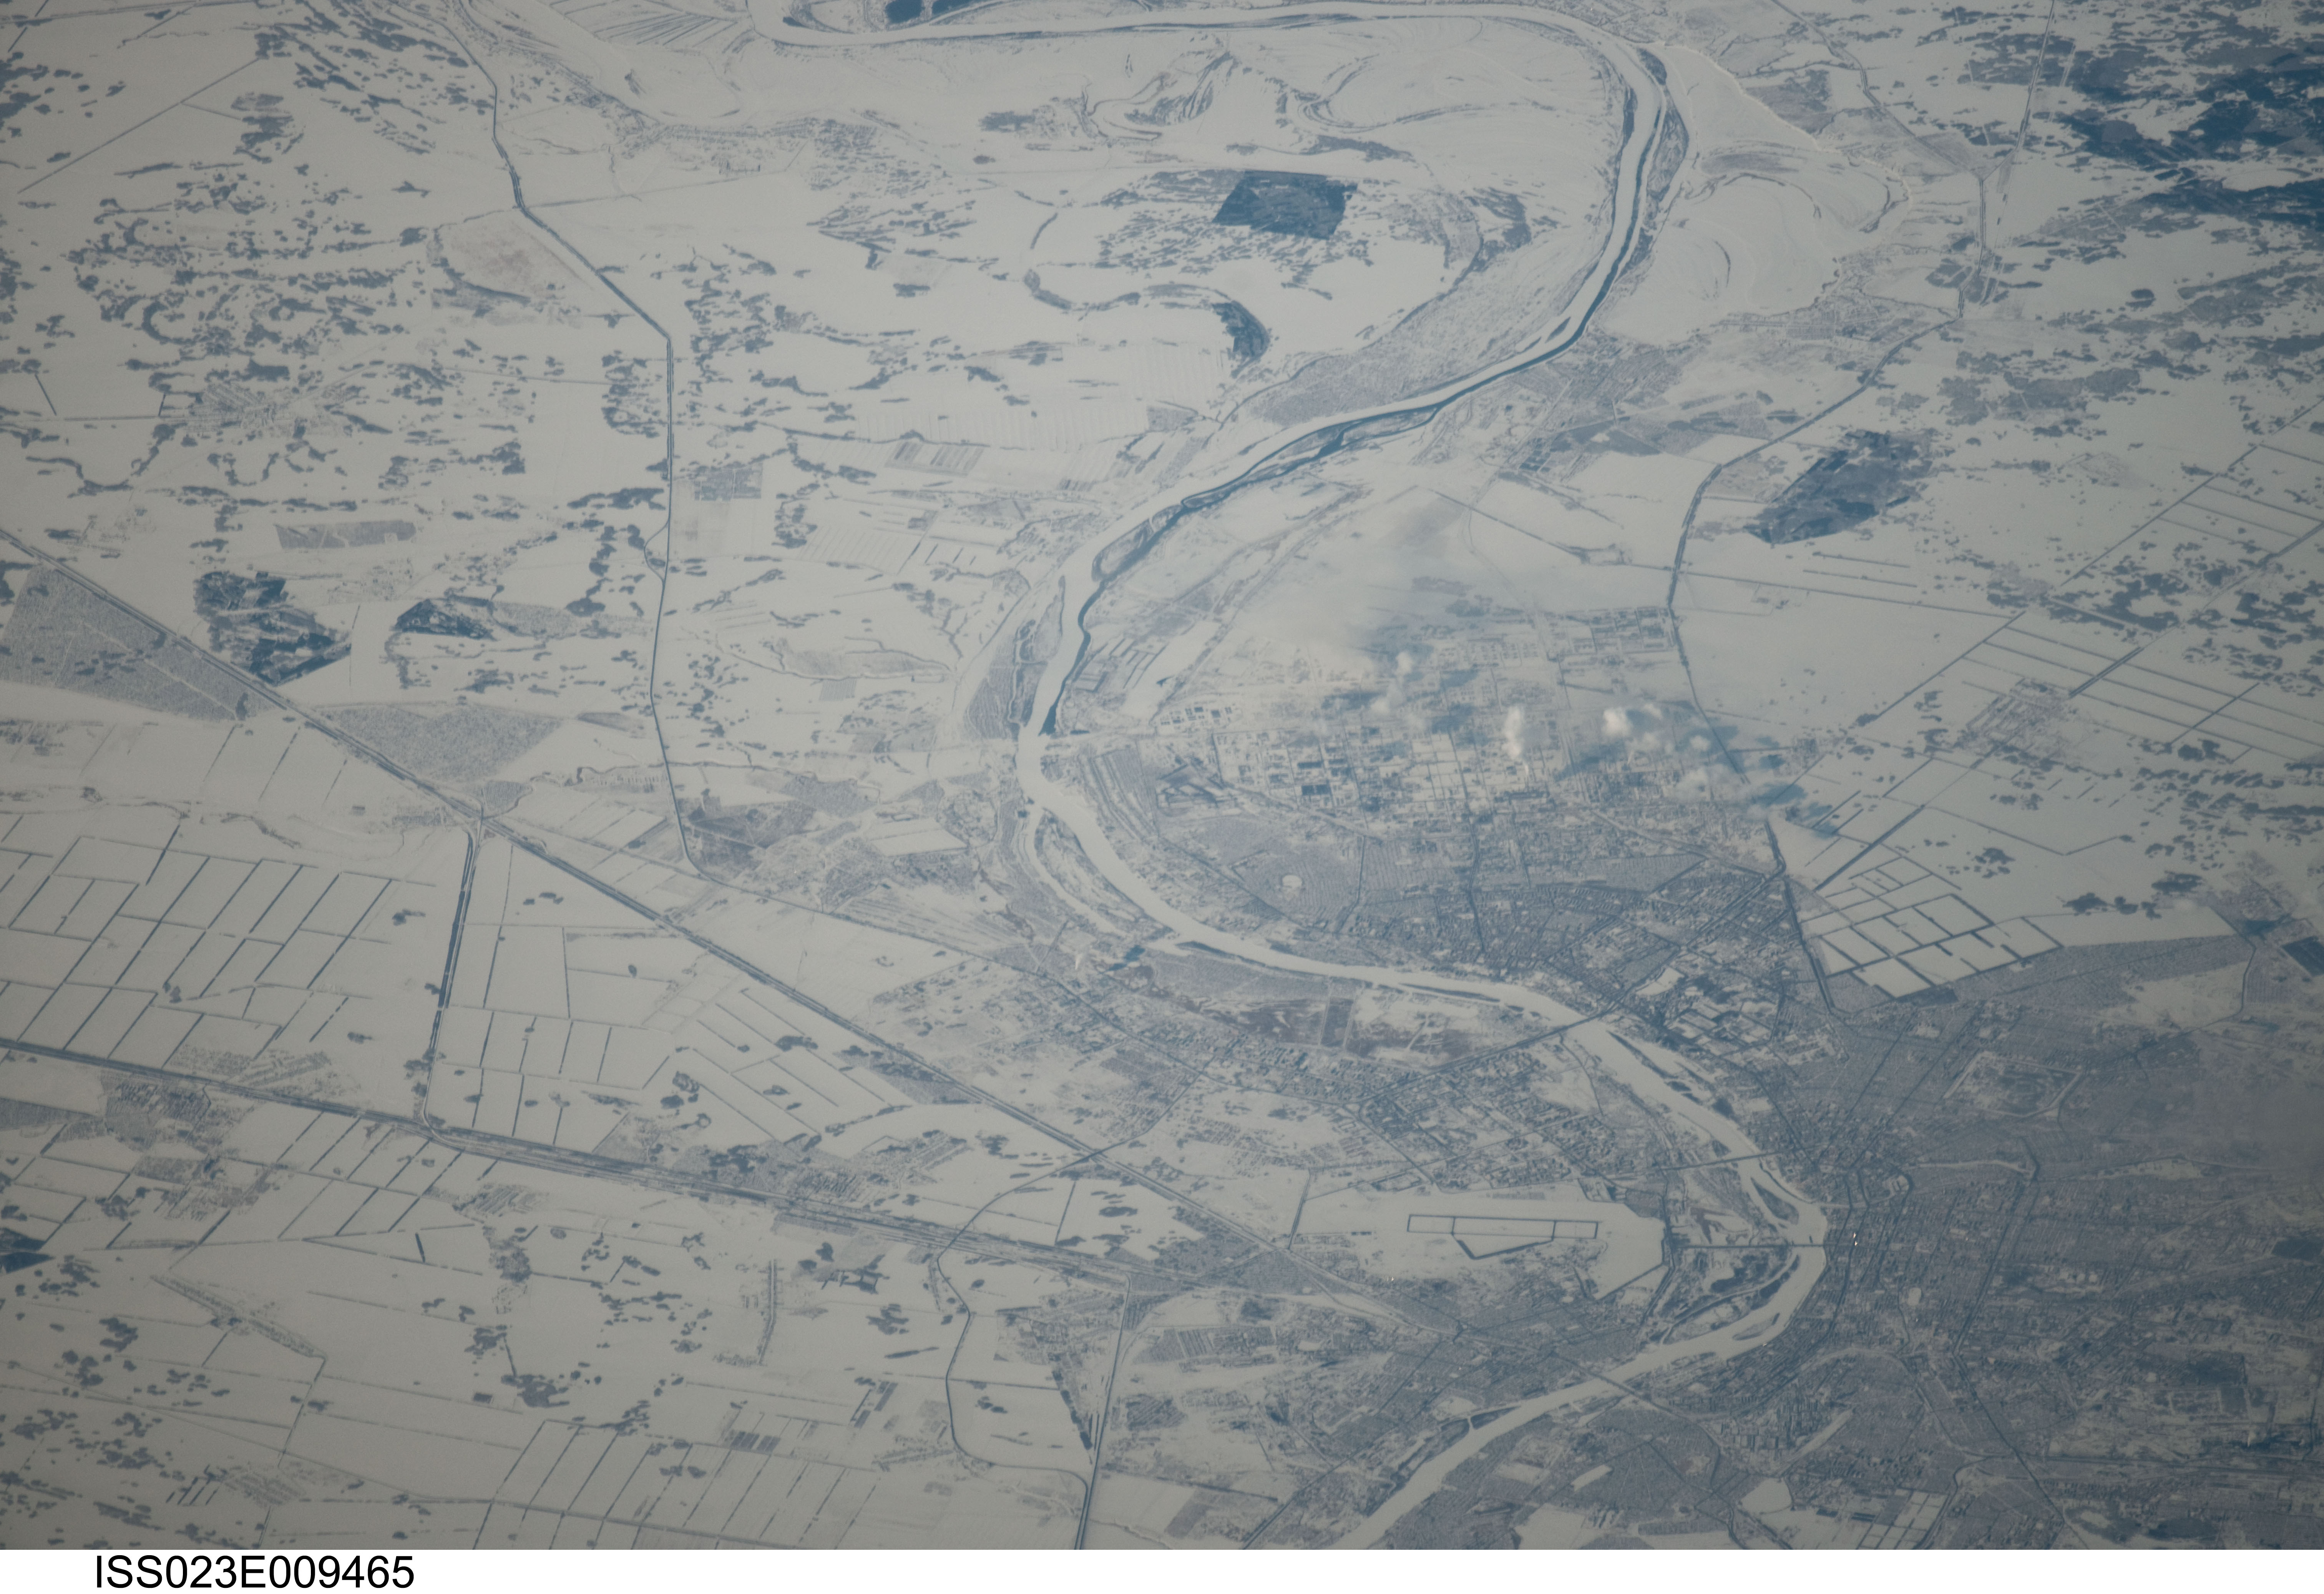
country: RUSSIAN FEDERATION
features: OMSK, IRTYSH RIVER, AIRPORT, SMOKE PLUMES, SNOW, ICE, AGR.
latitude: 55.1
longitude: 73.2
